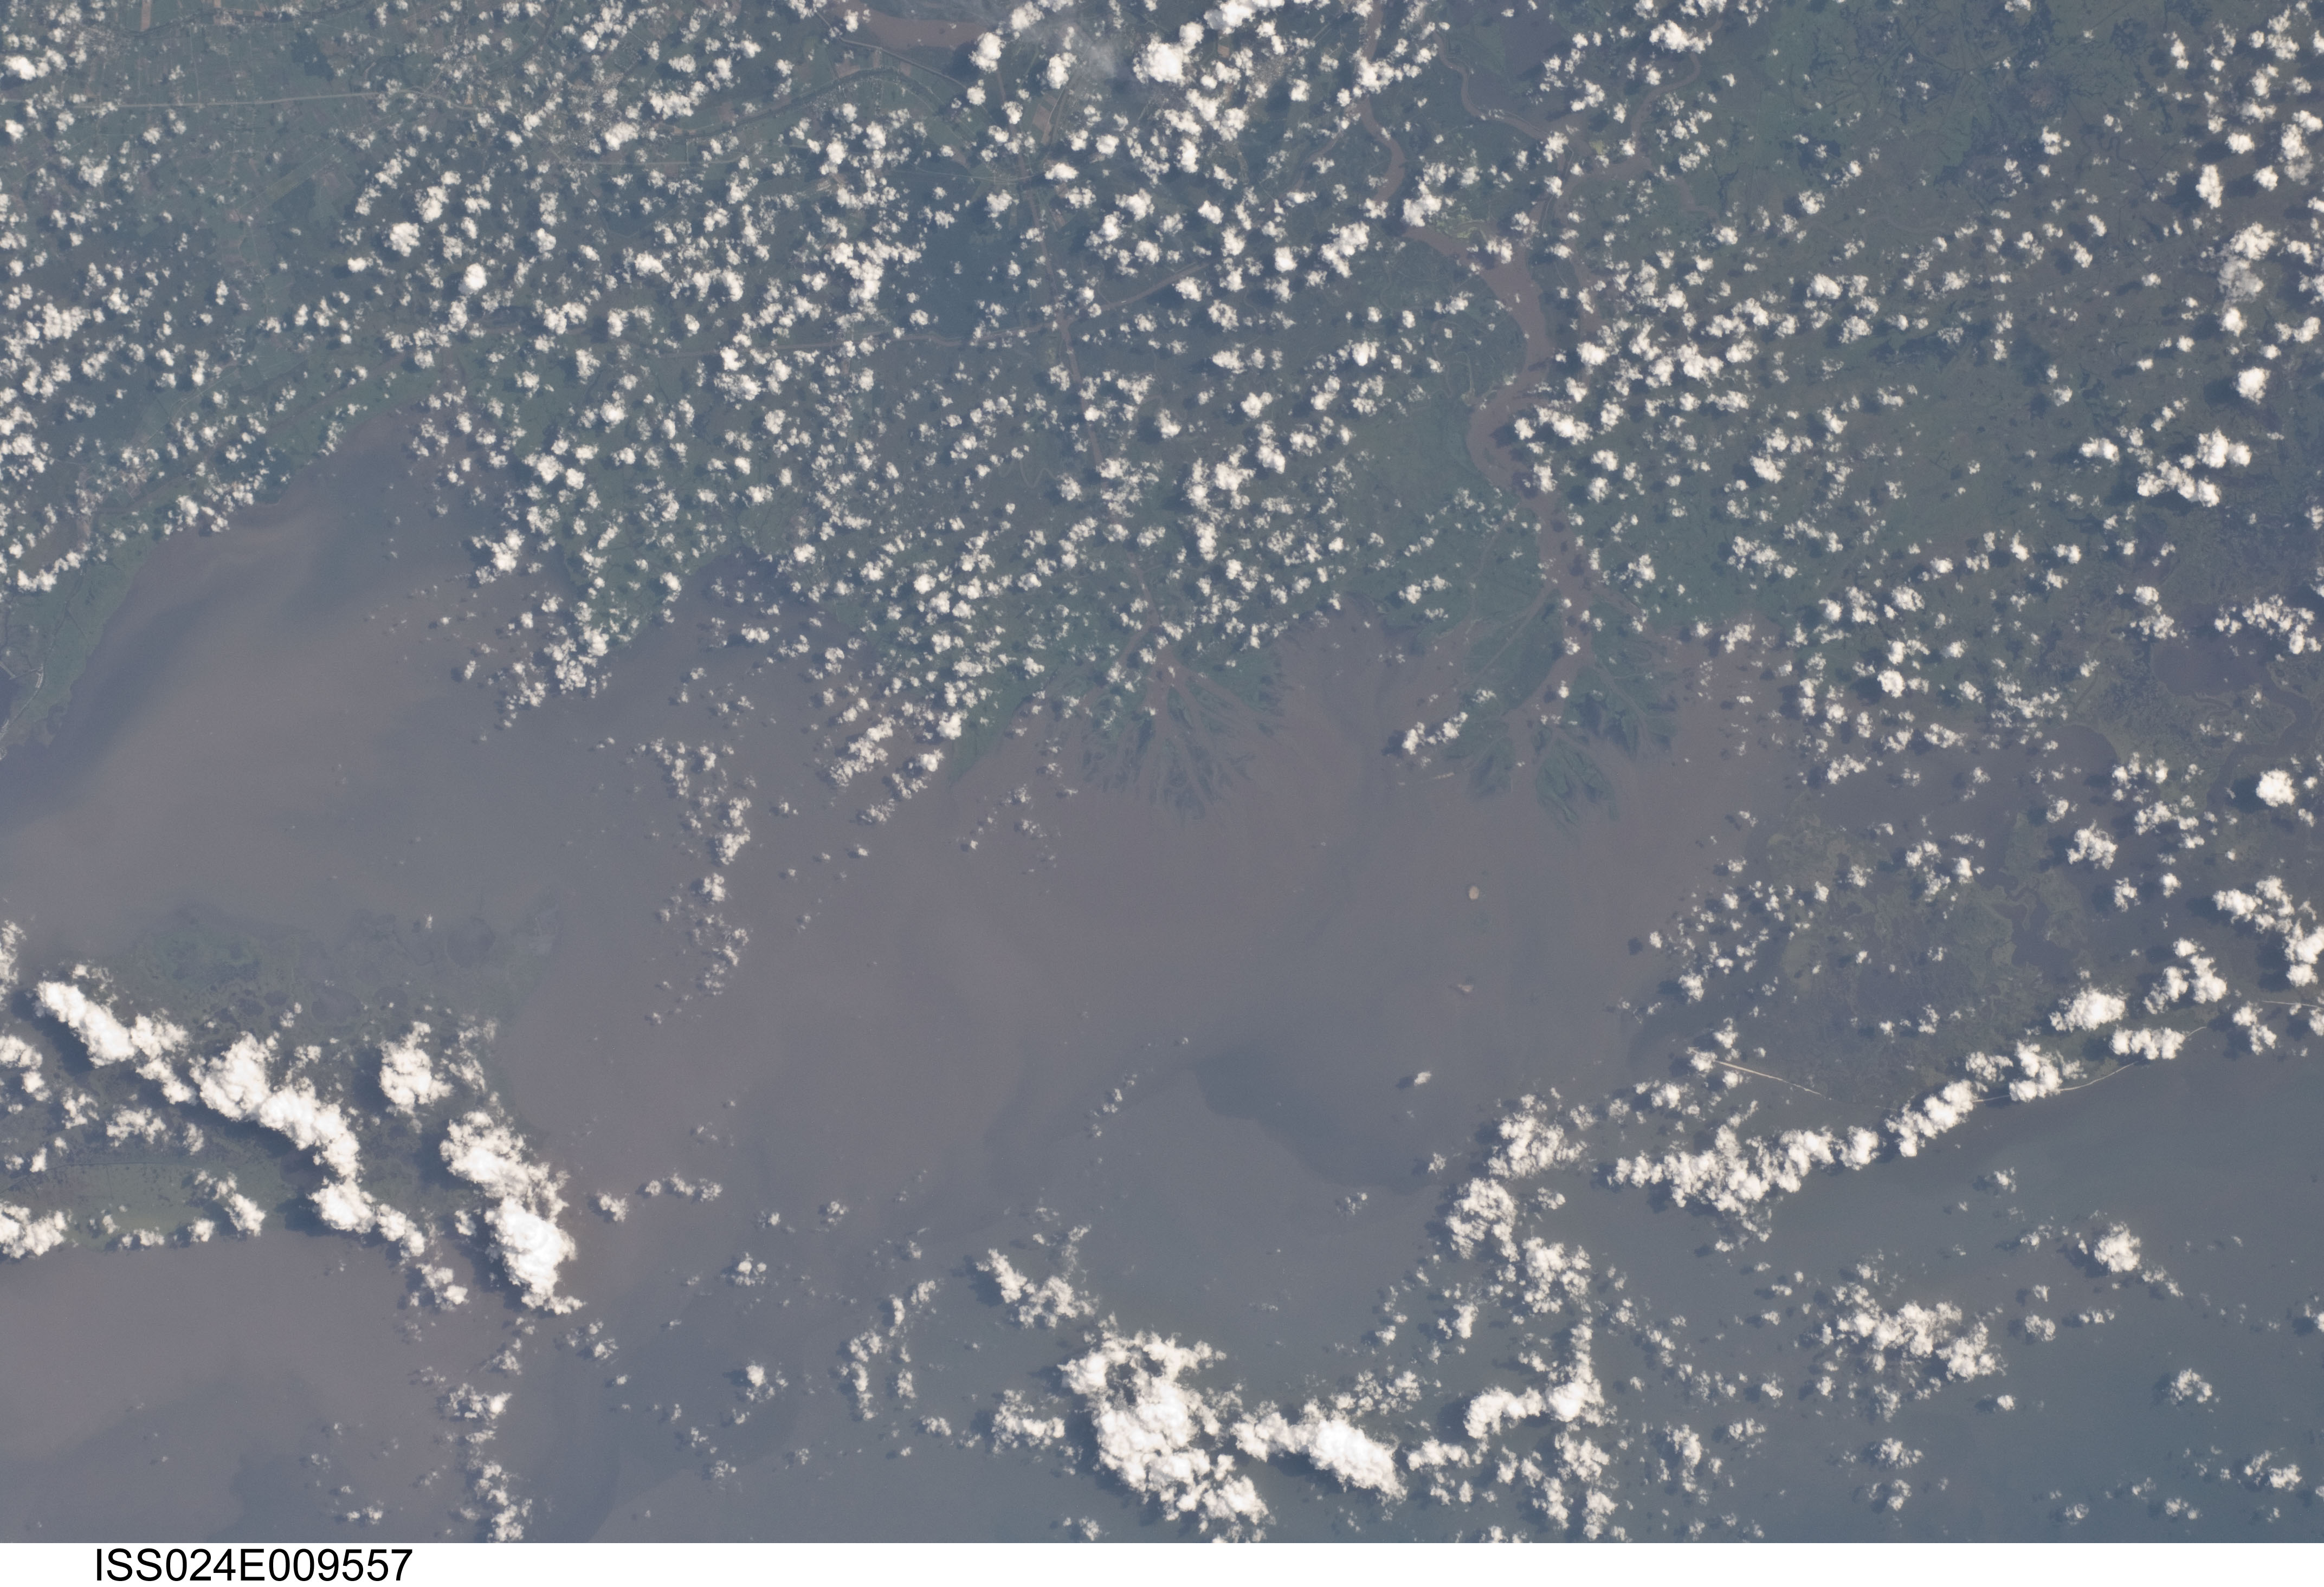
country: USA-LOUISIANA
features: ATCHAFALAYA R. DELTA, SED., MARSH, FRANKLIN, MORGAN CITY, CANALS, ROADS
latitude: 29.5
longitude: -91.4
